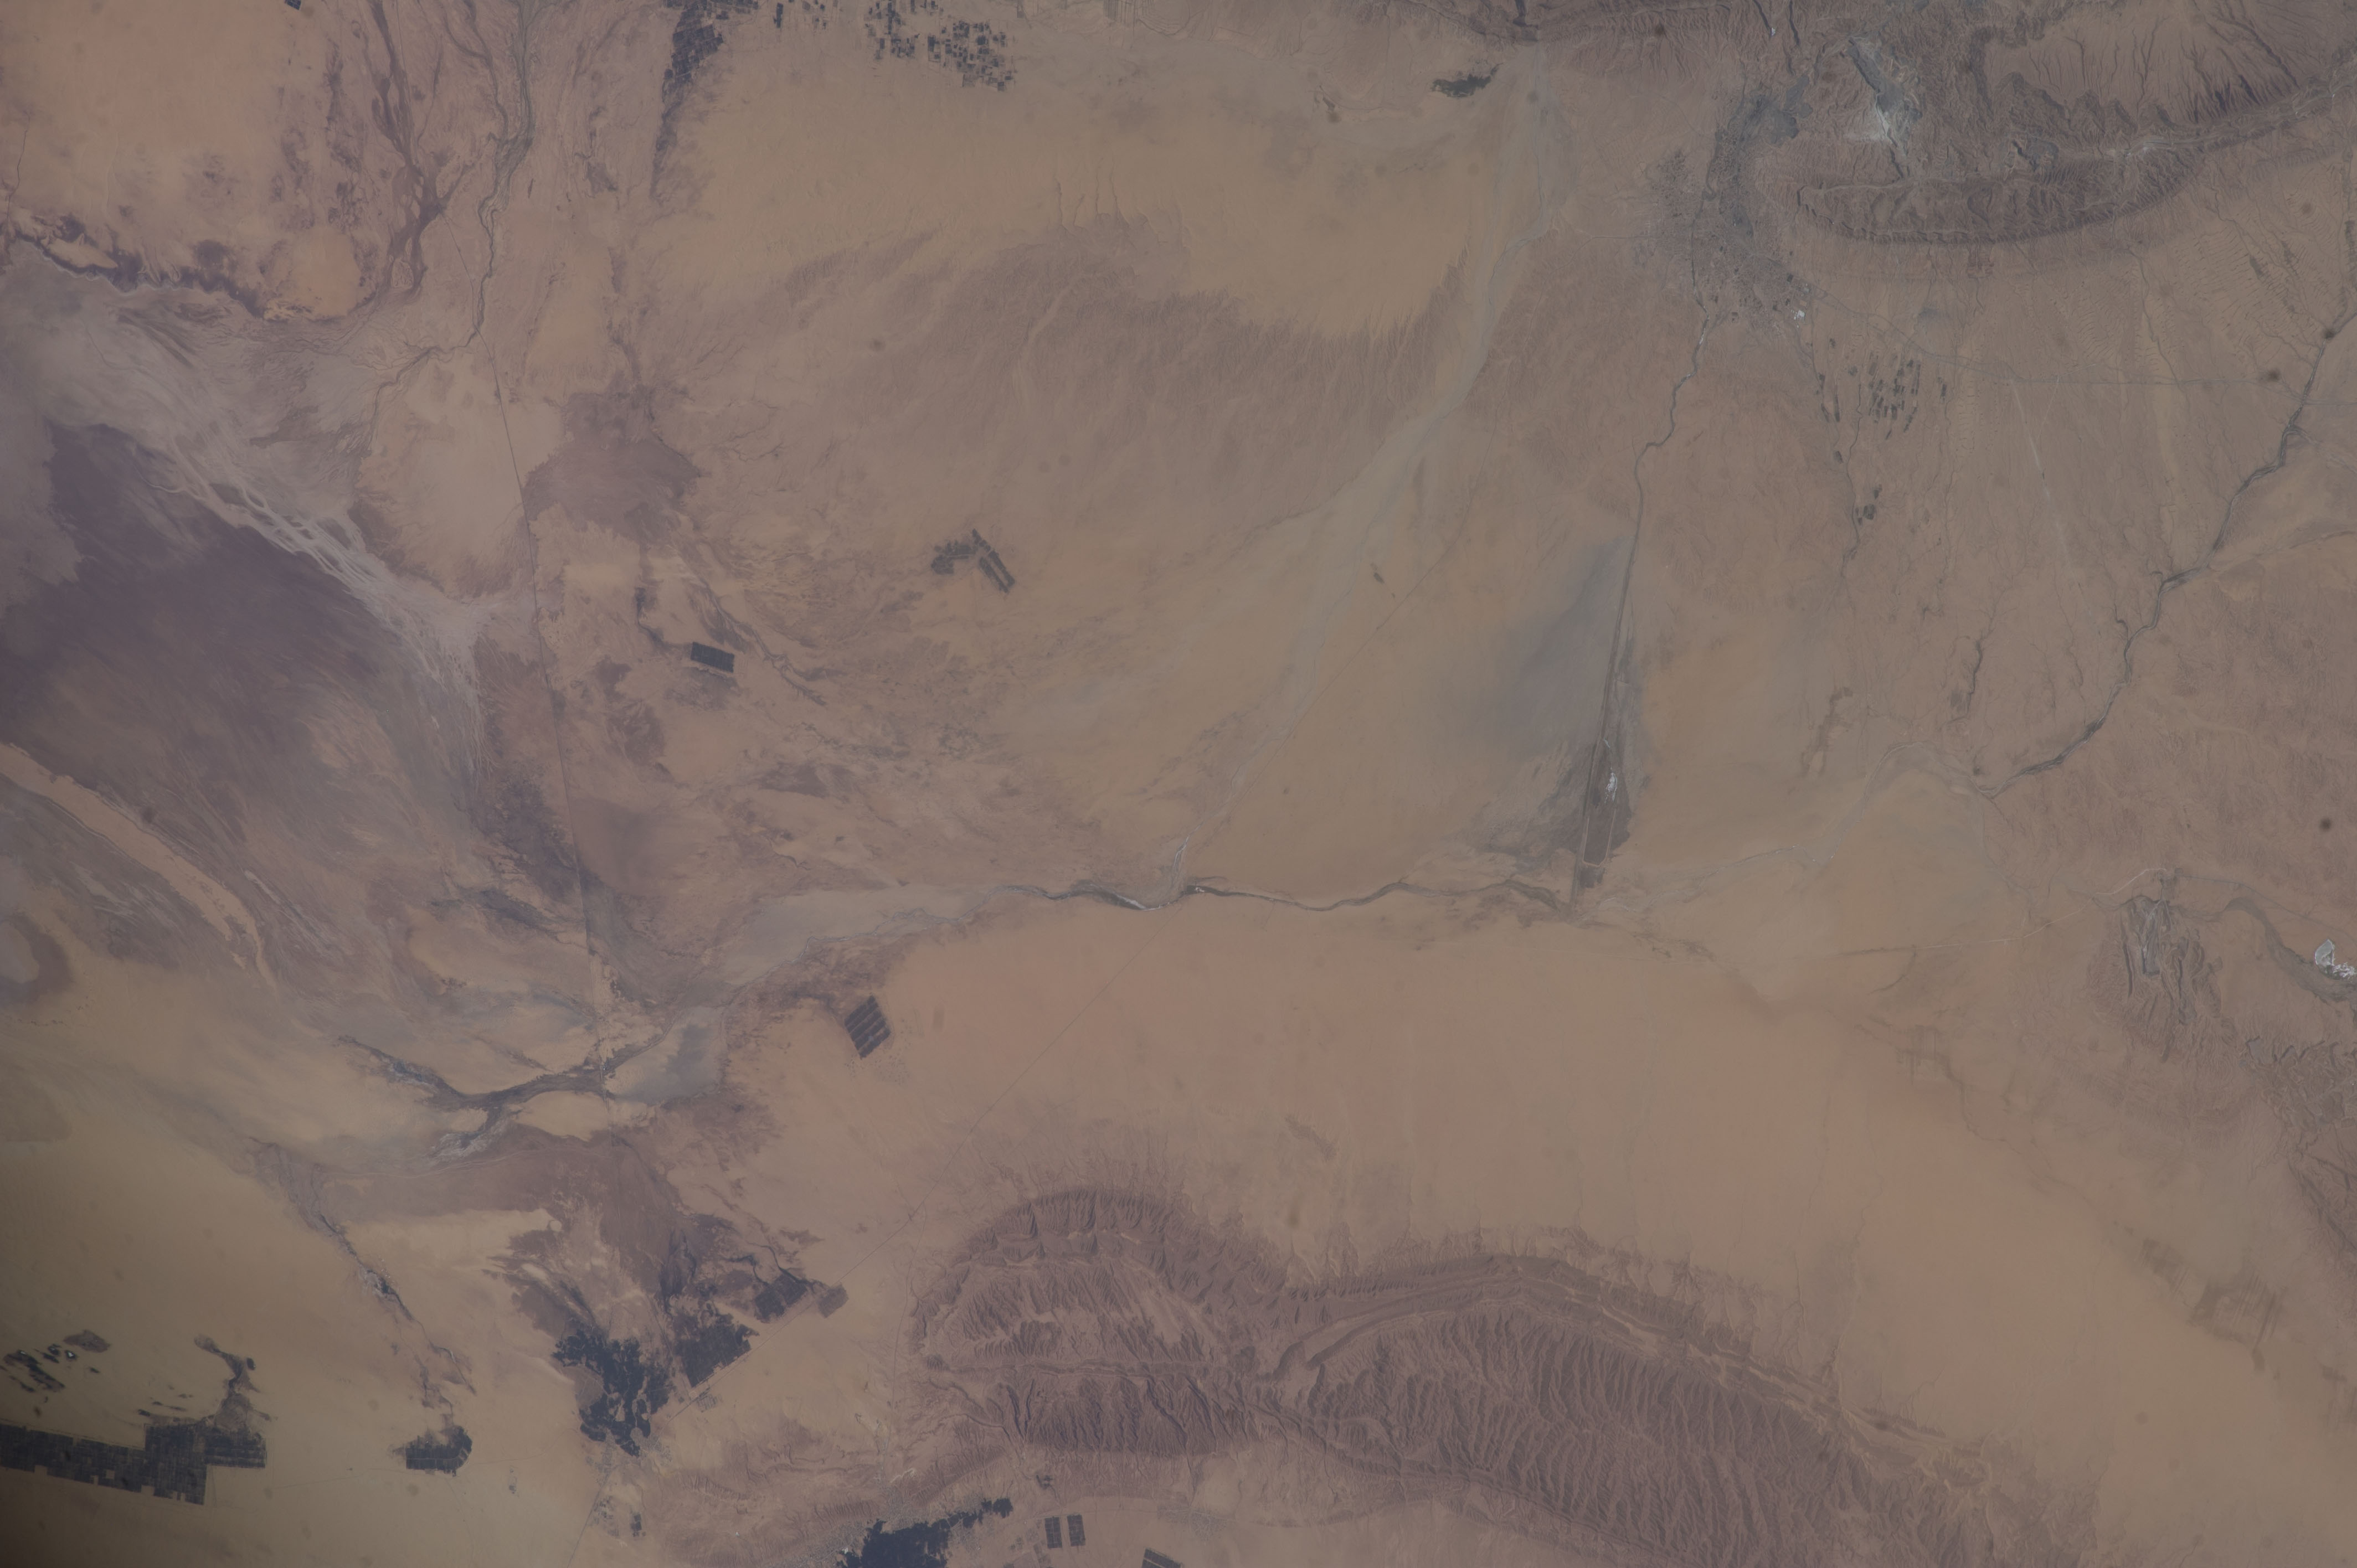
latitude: 34.2
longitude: 8.3
